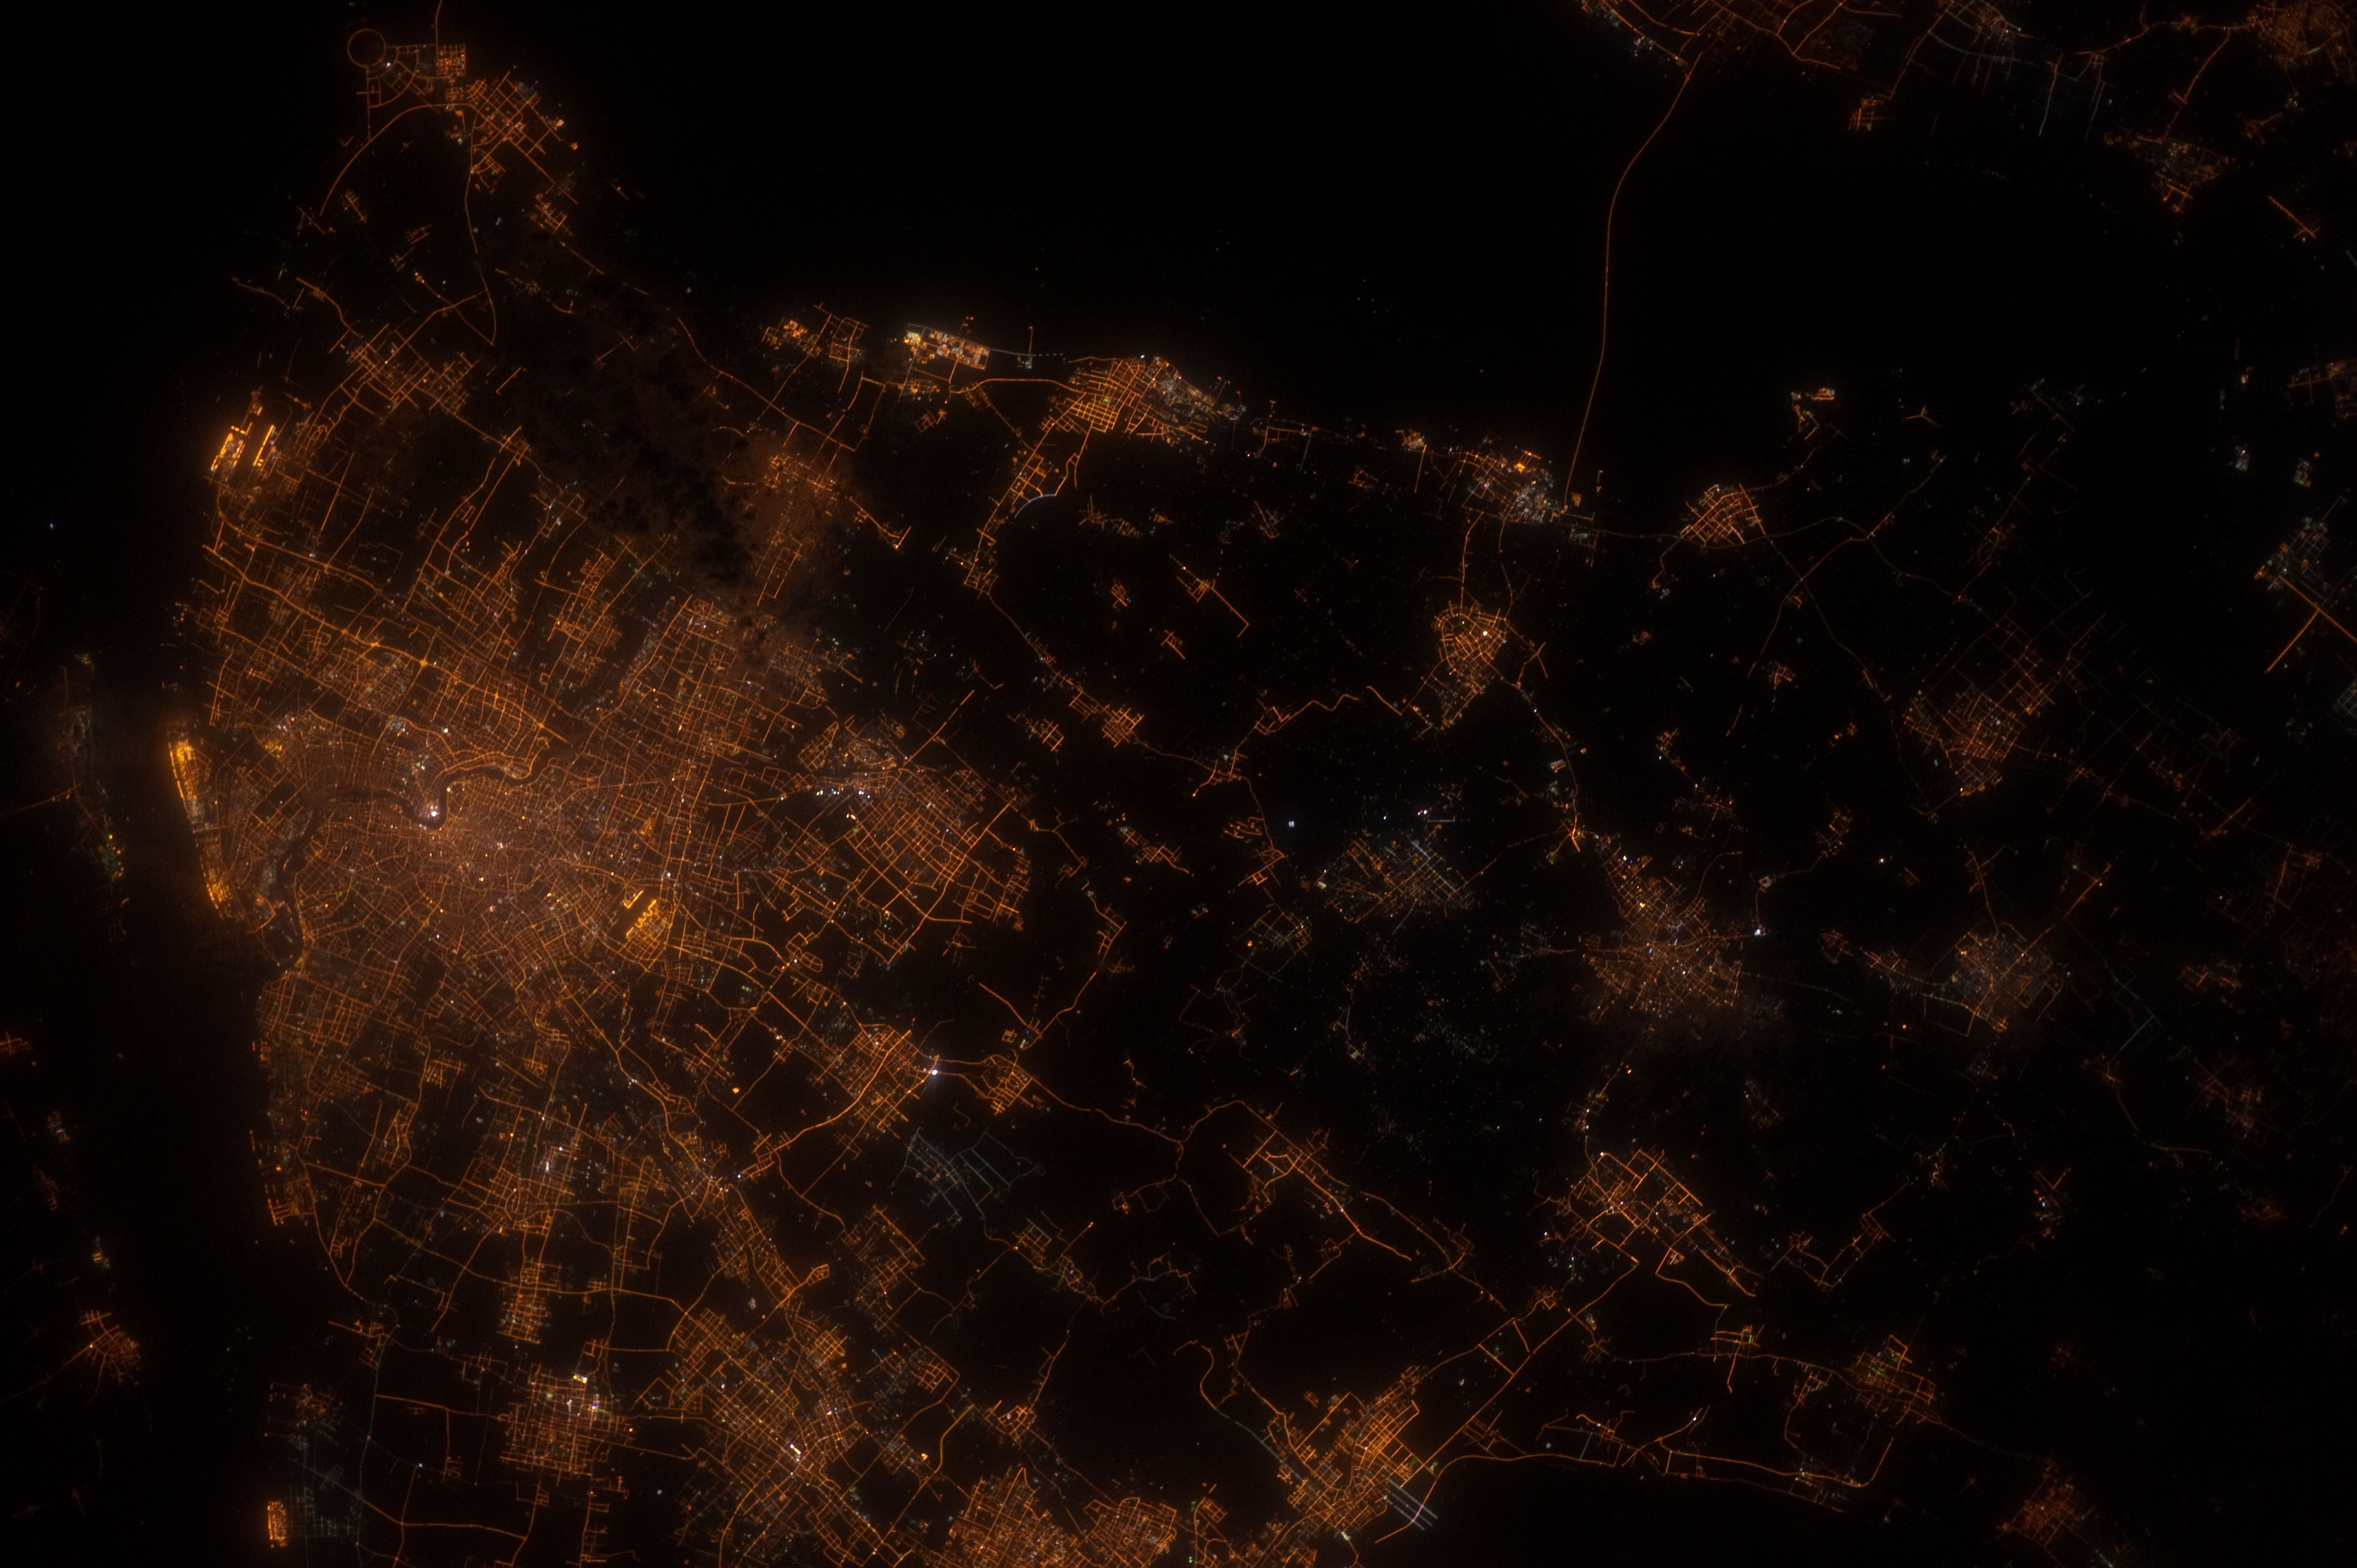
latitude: 30.9
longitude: 121.3
